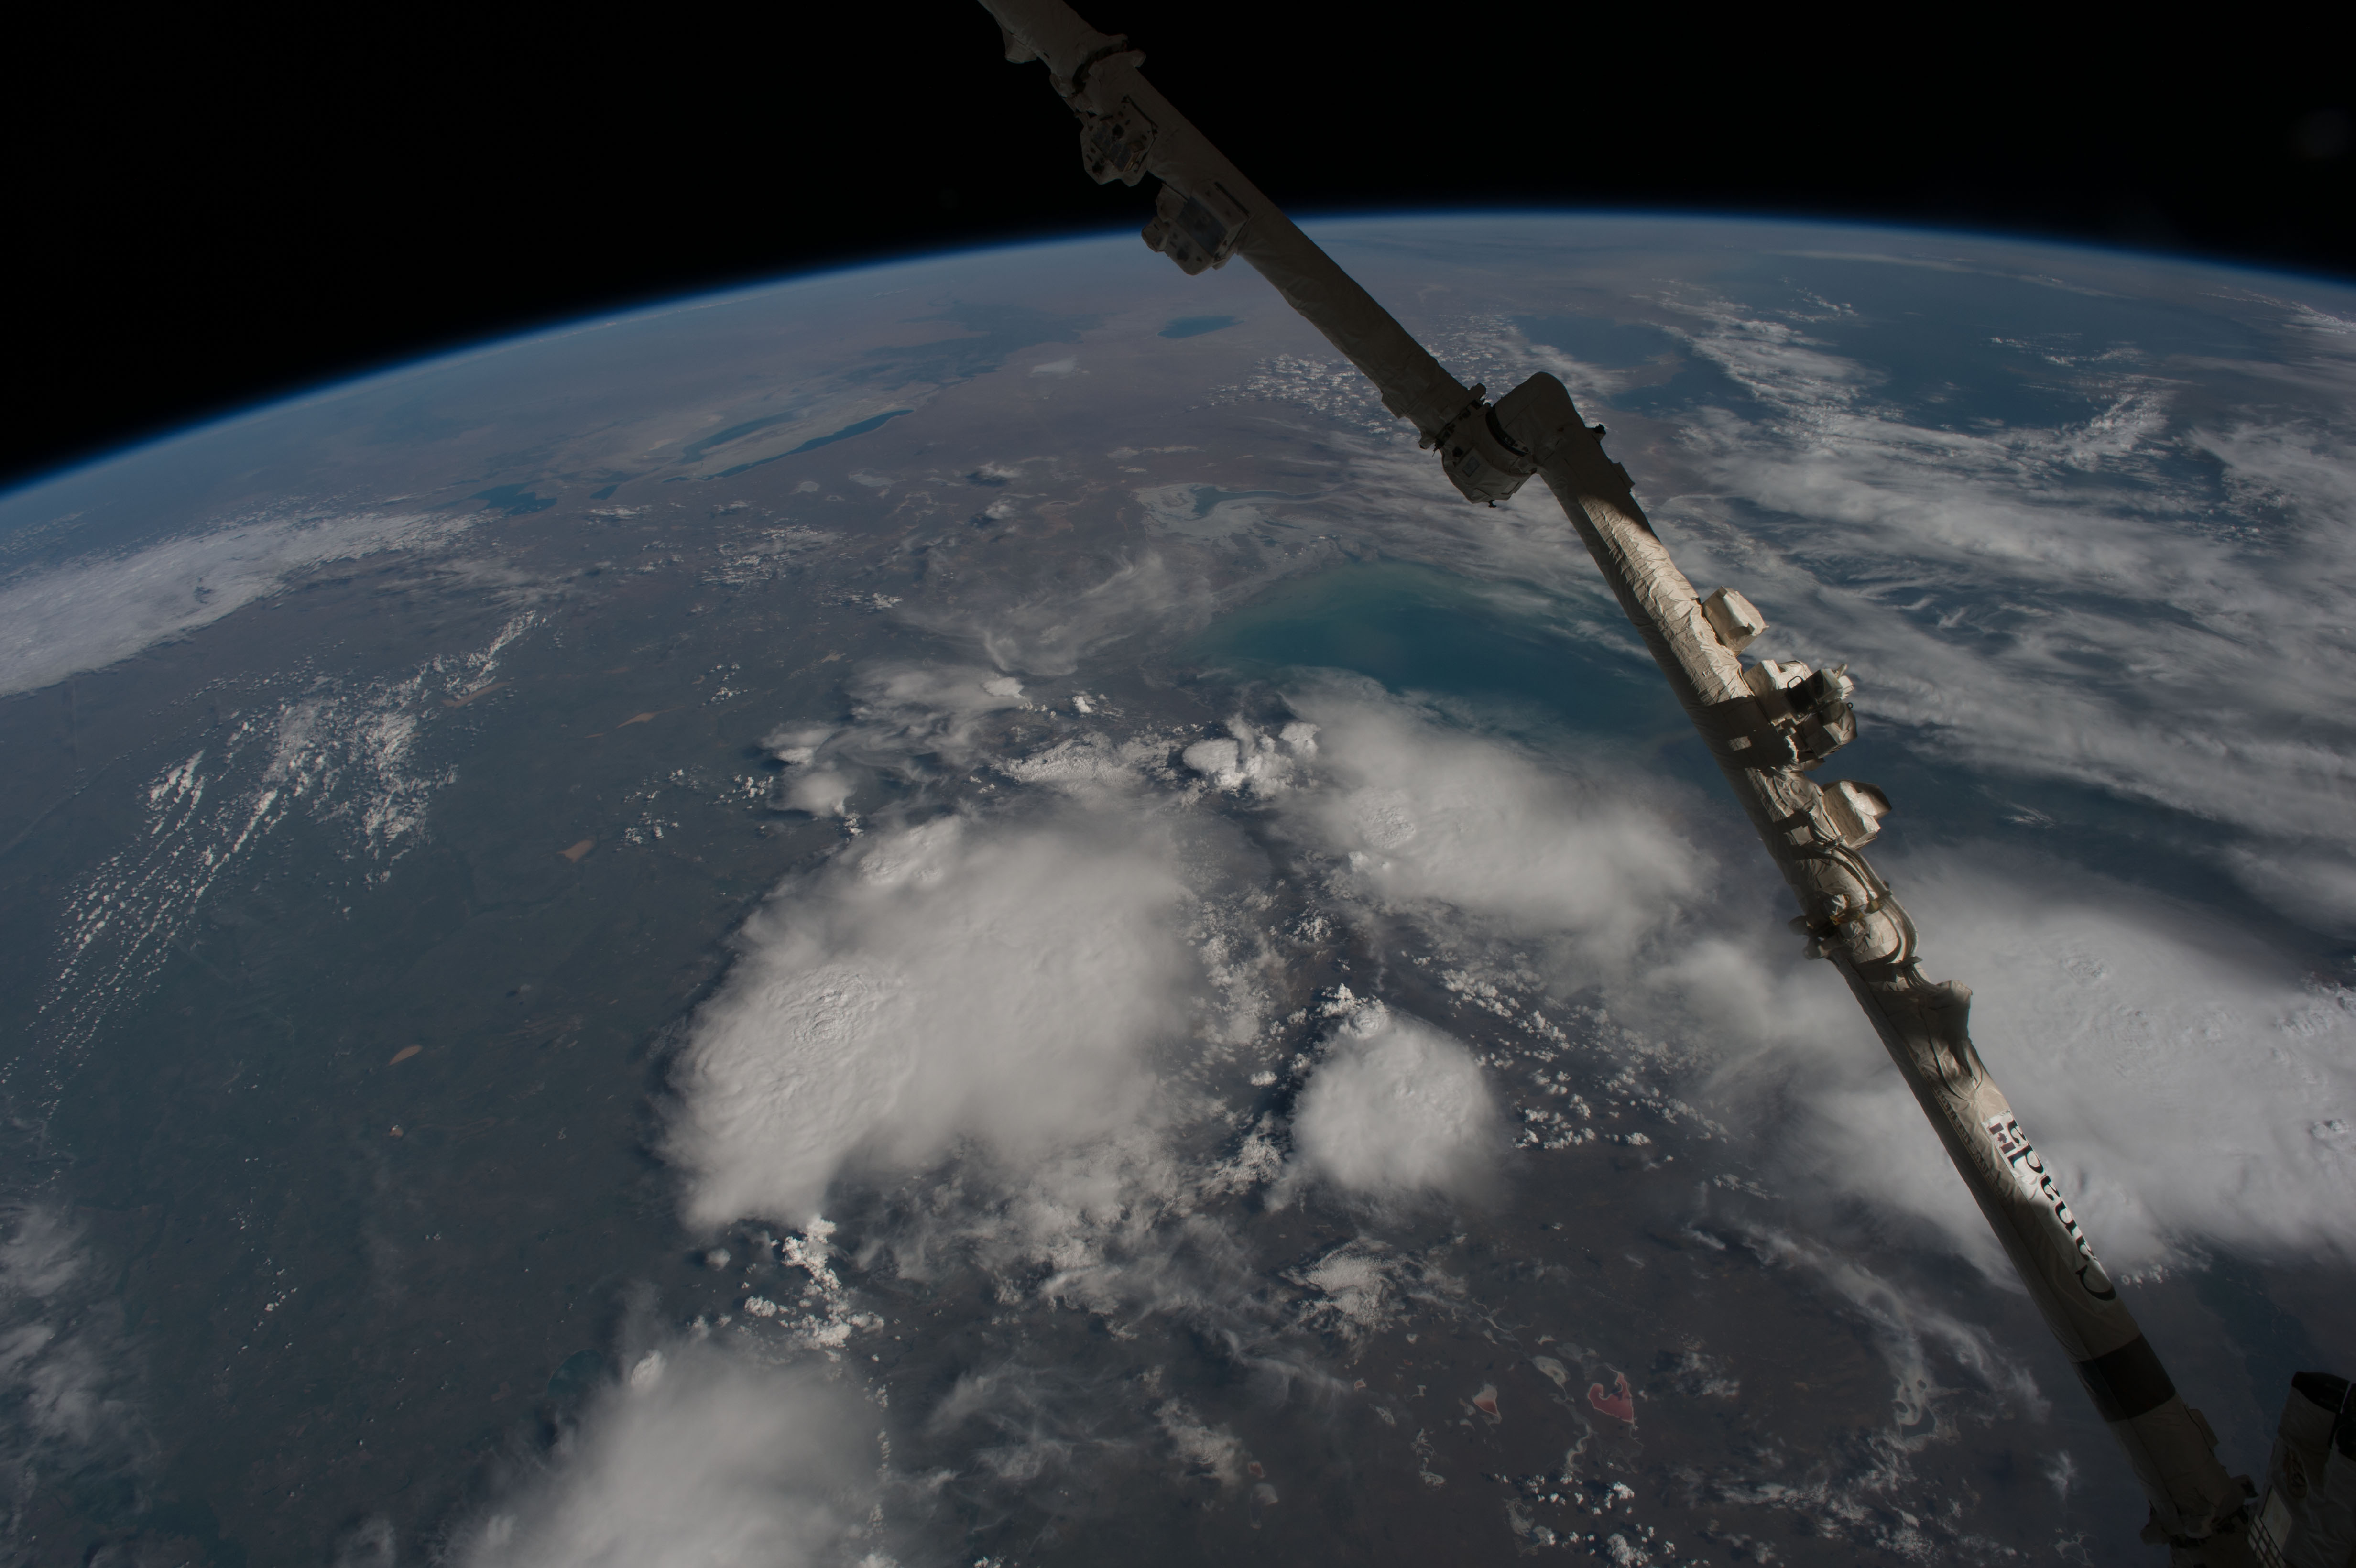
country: KAZAKHSTAN
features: CASPIAN SEA, SARYGAMYSH LAKE, ARAL SEA, SOUTH ARAL SEA, UZBEKISTAN, GARABOGAZKOL BASIN, ATMOSPHERIC LIMB, ISS ARM
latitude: 47.5
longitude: 51.5
